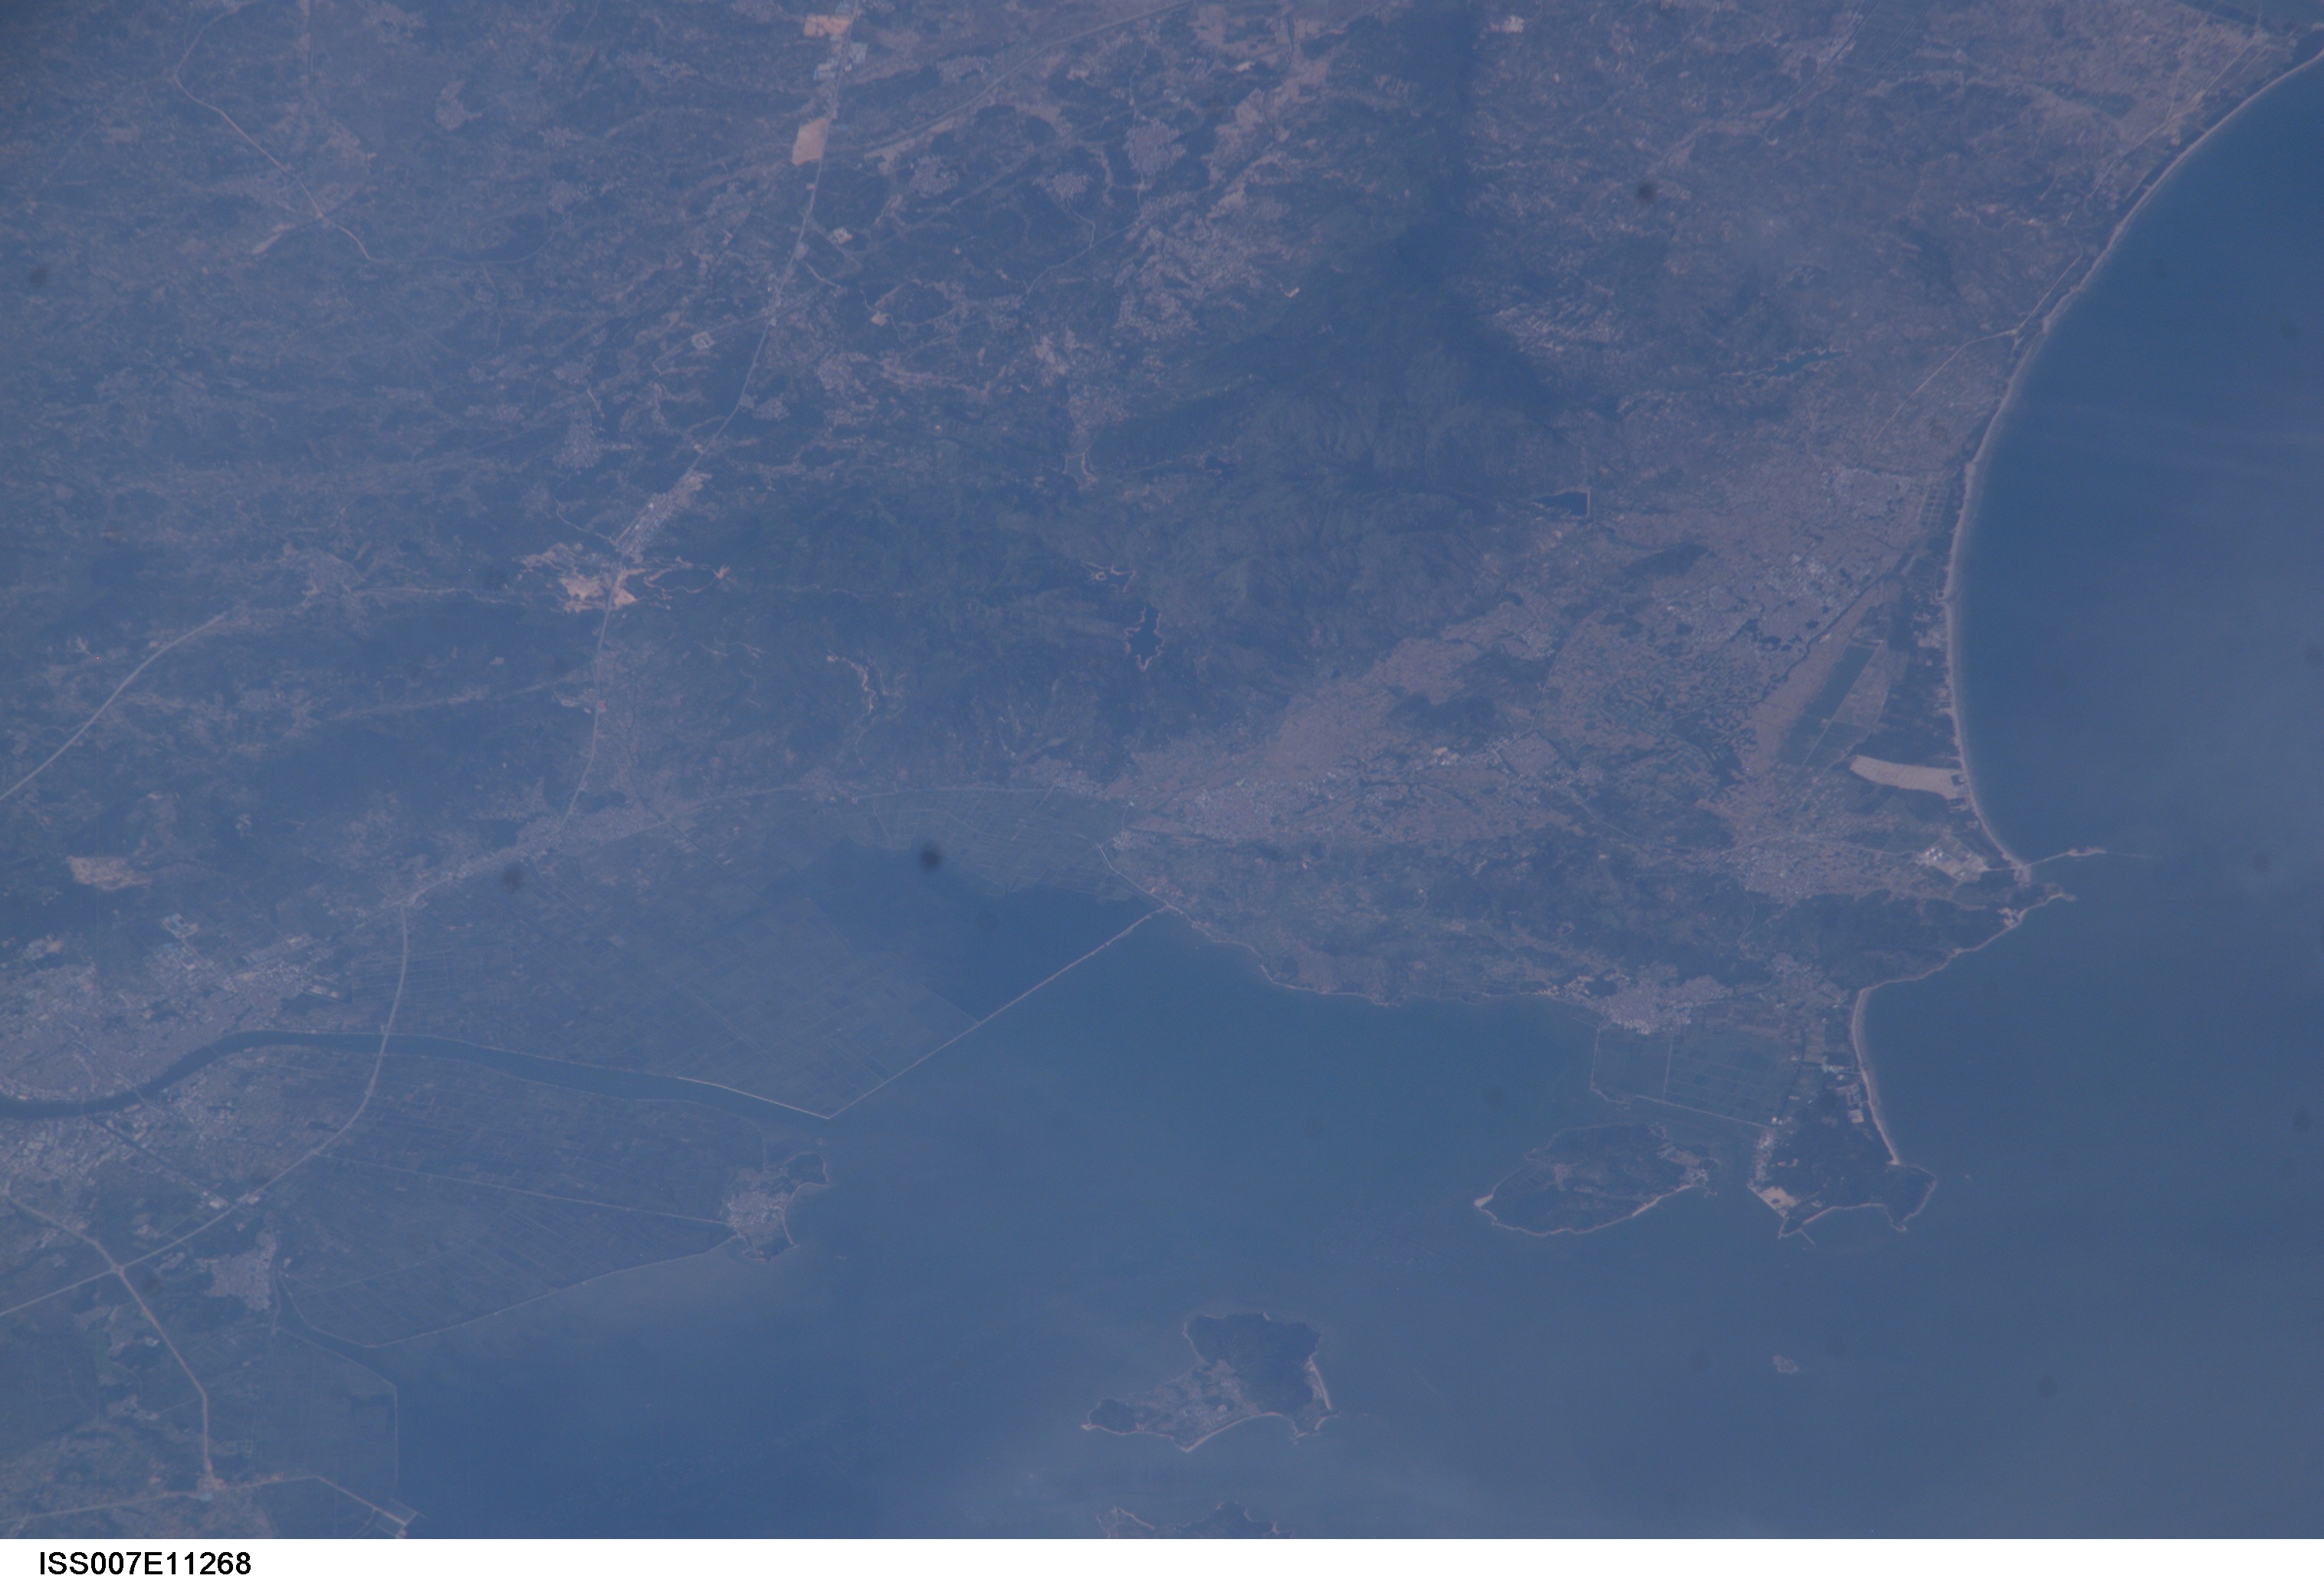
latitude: 23.5
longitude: 117.0
